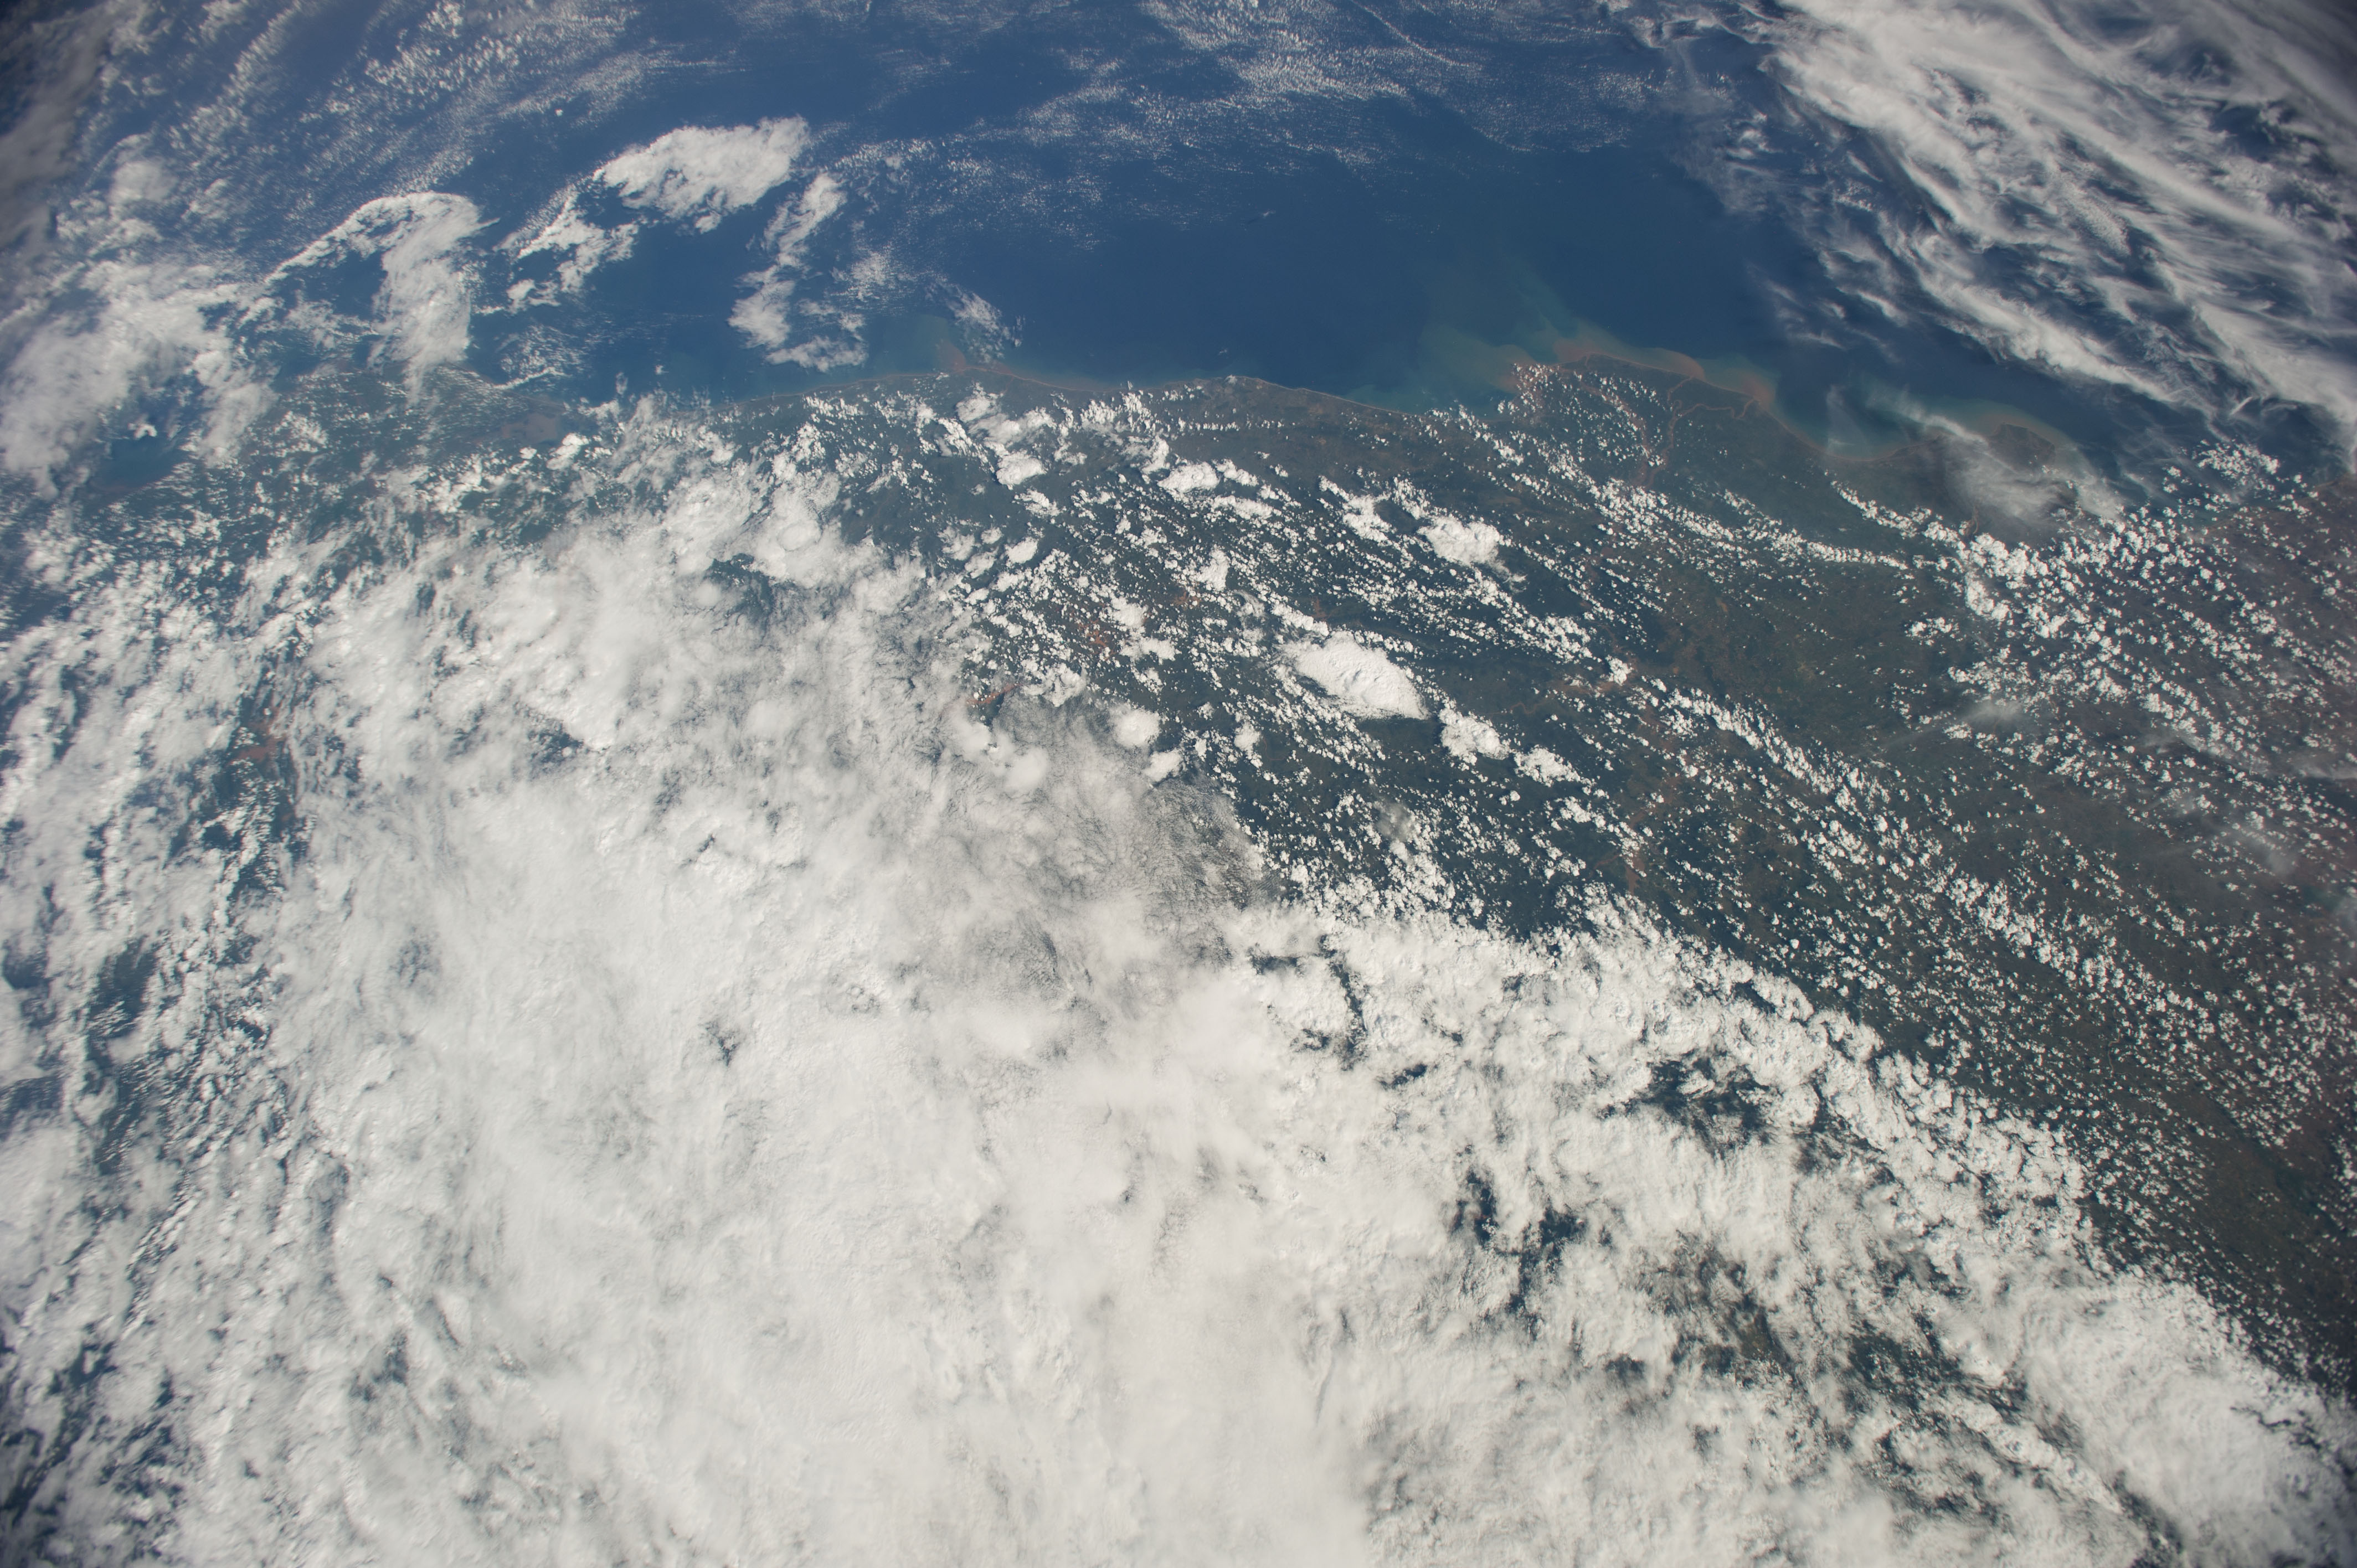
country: INDIA
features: BAY OF BENGAL, COAST OF INDIA
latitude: 18.9
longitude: 82.3
